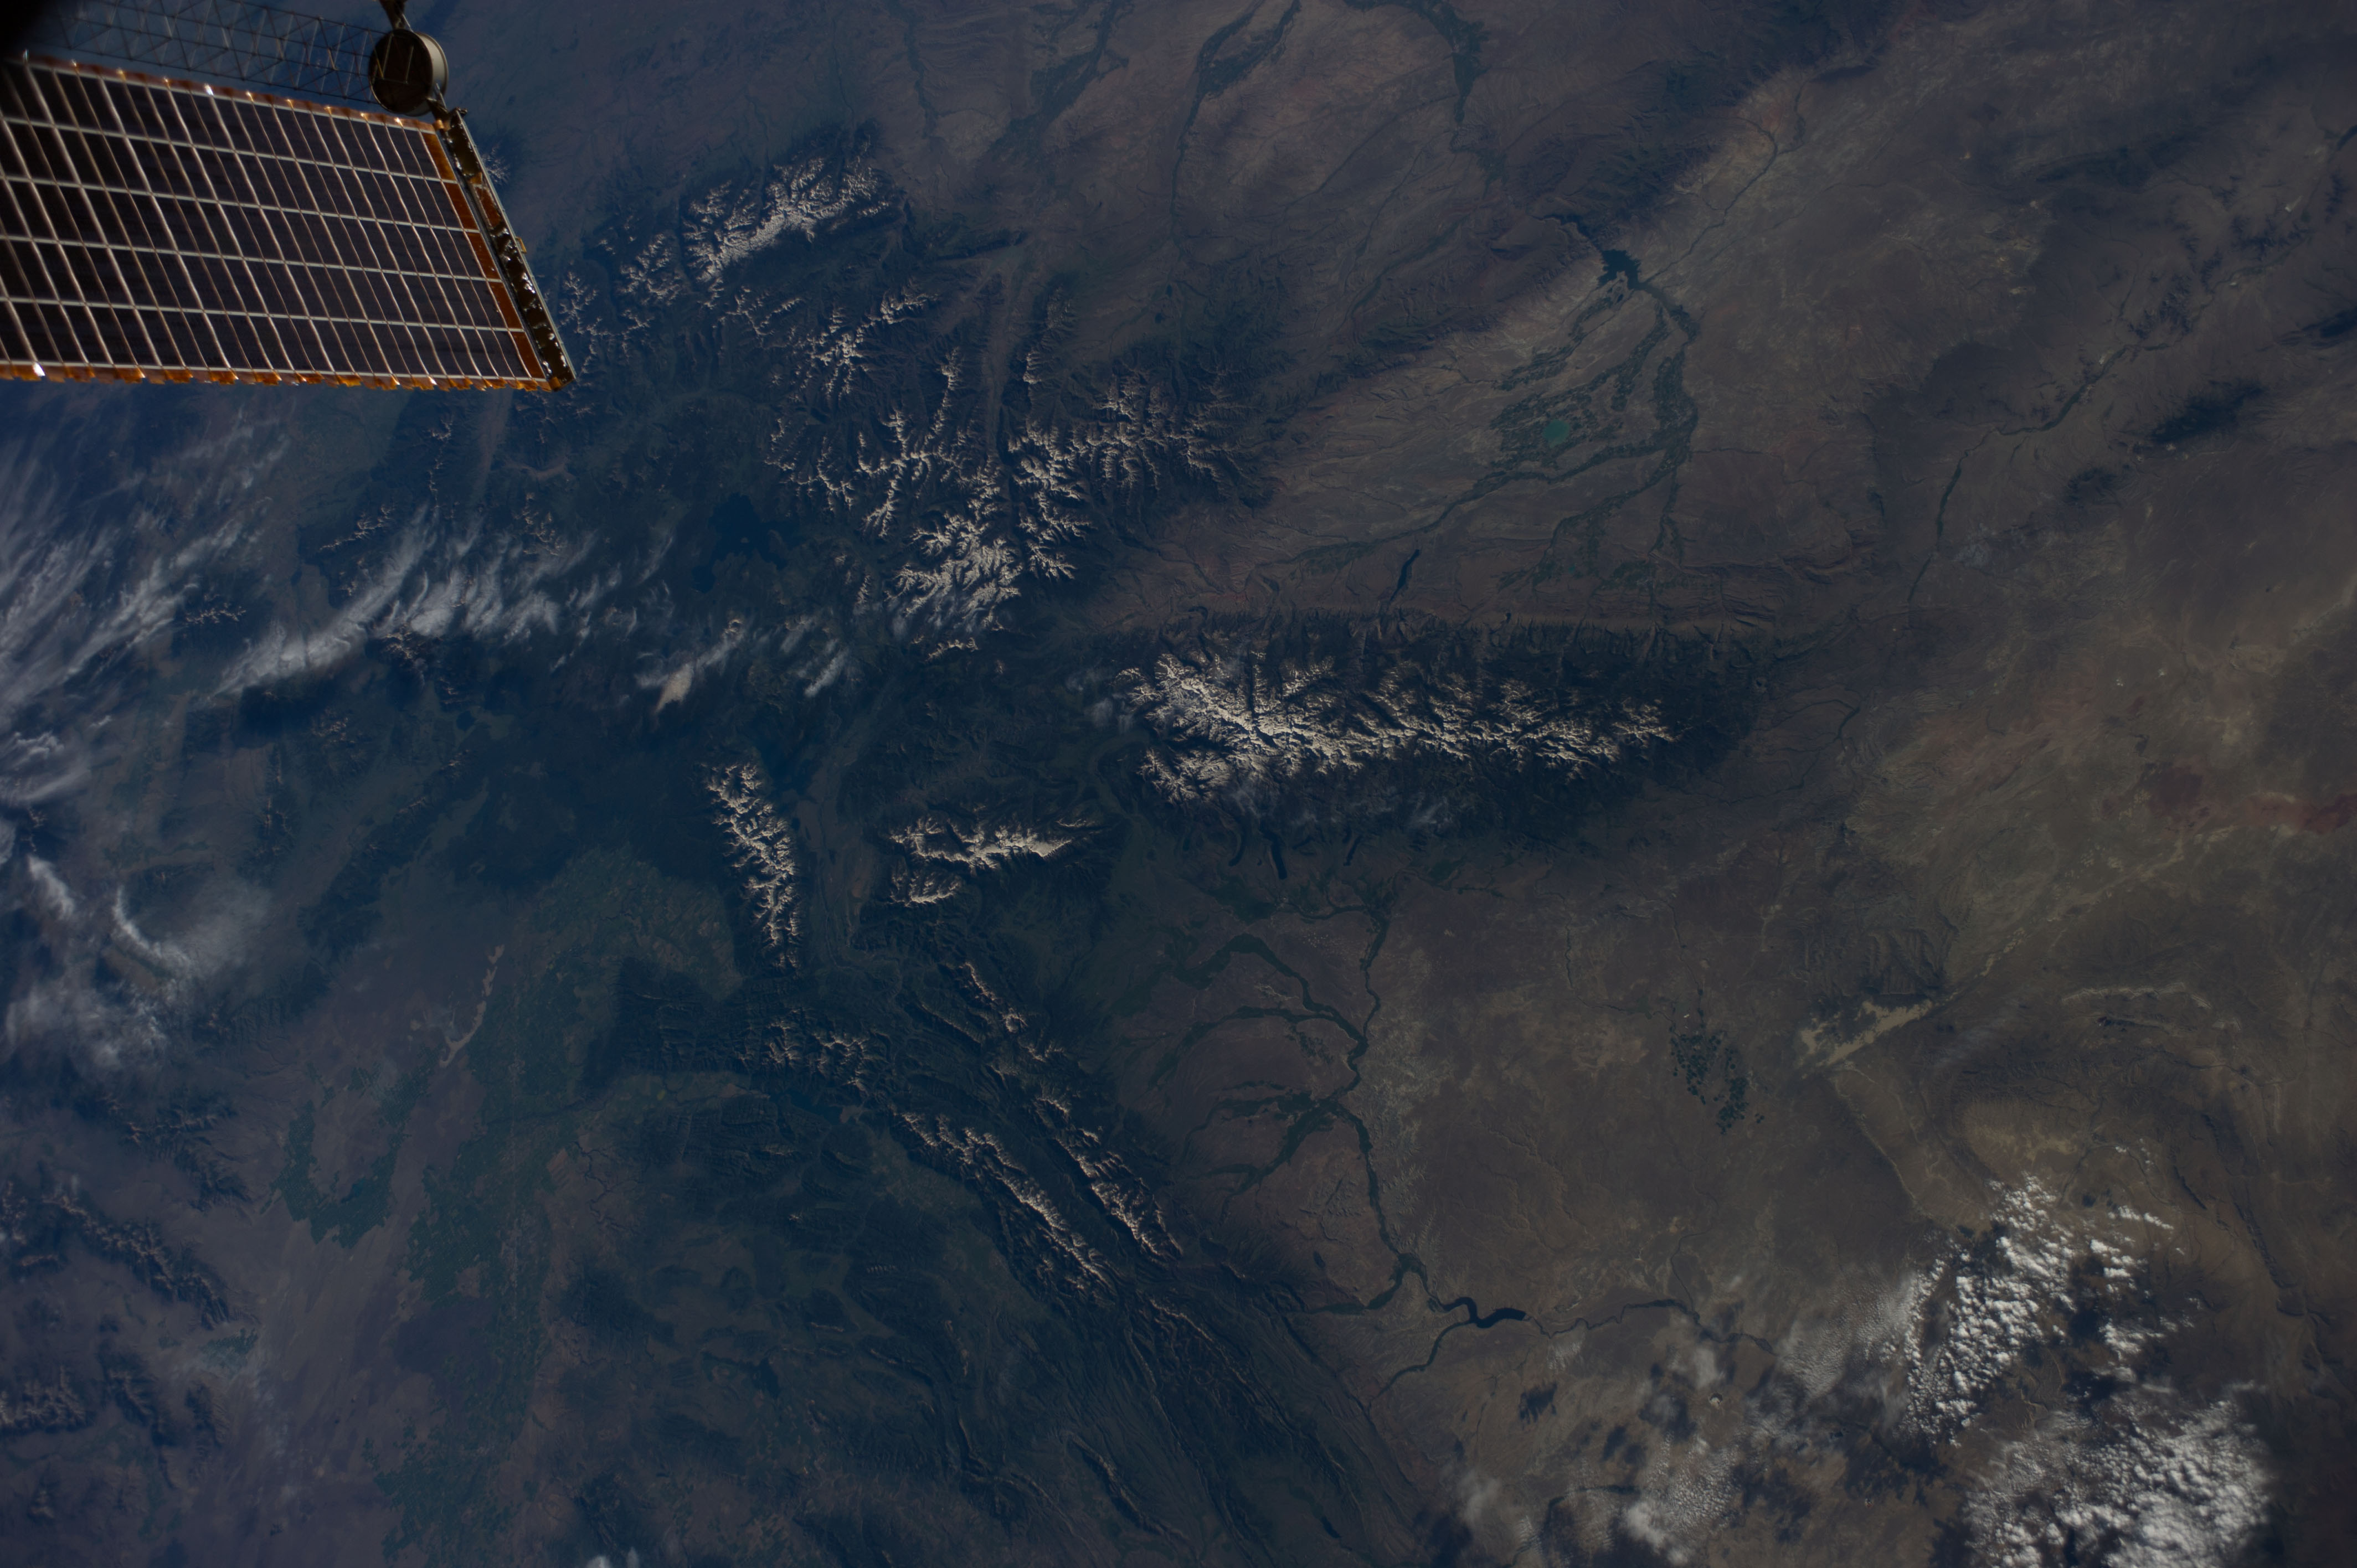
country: USA-WYOMING
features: WIND RIVER RA., SNOW, FOR., ABSEROKA RA., TETON RA., GREEN R., BIGHORN RA.
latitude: 43.0
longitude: -110.0
